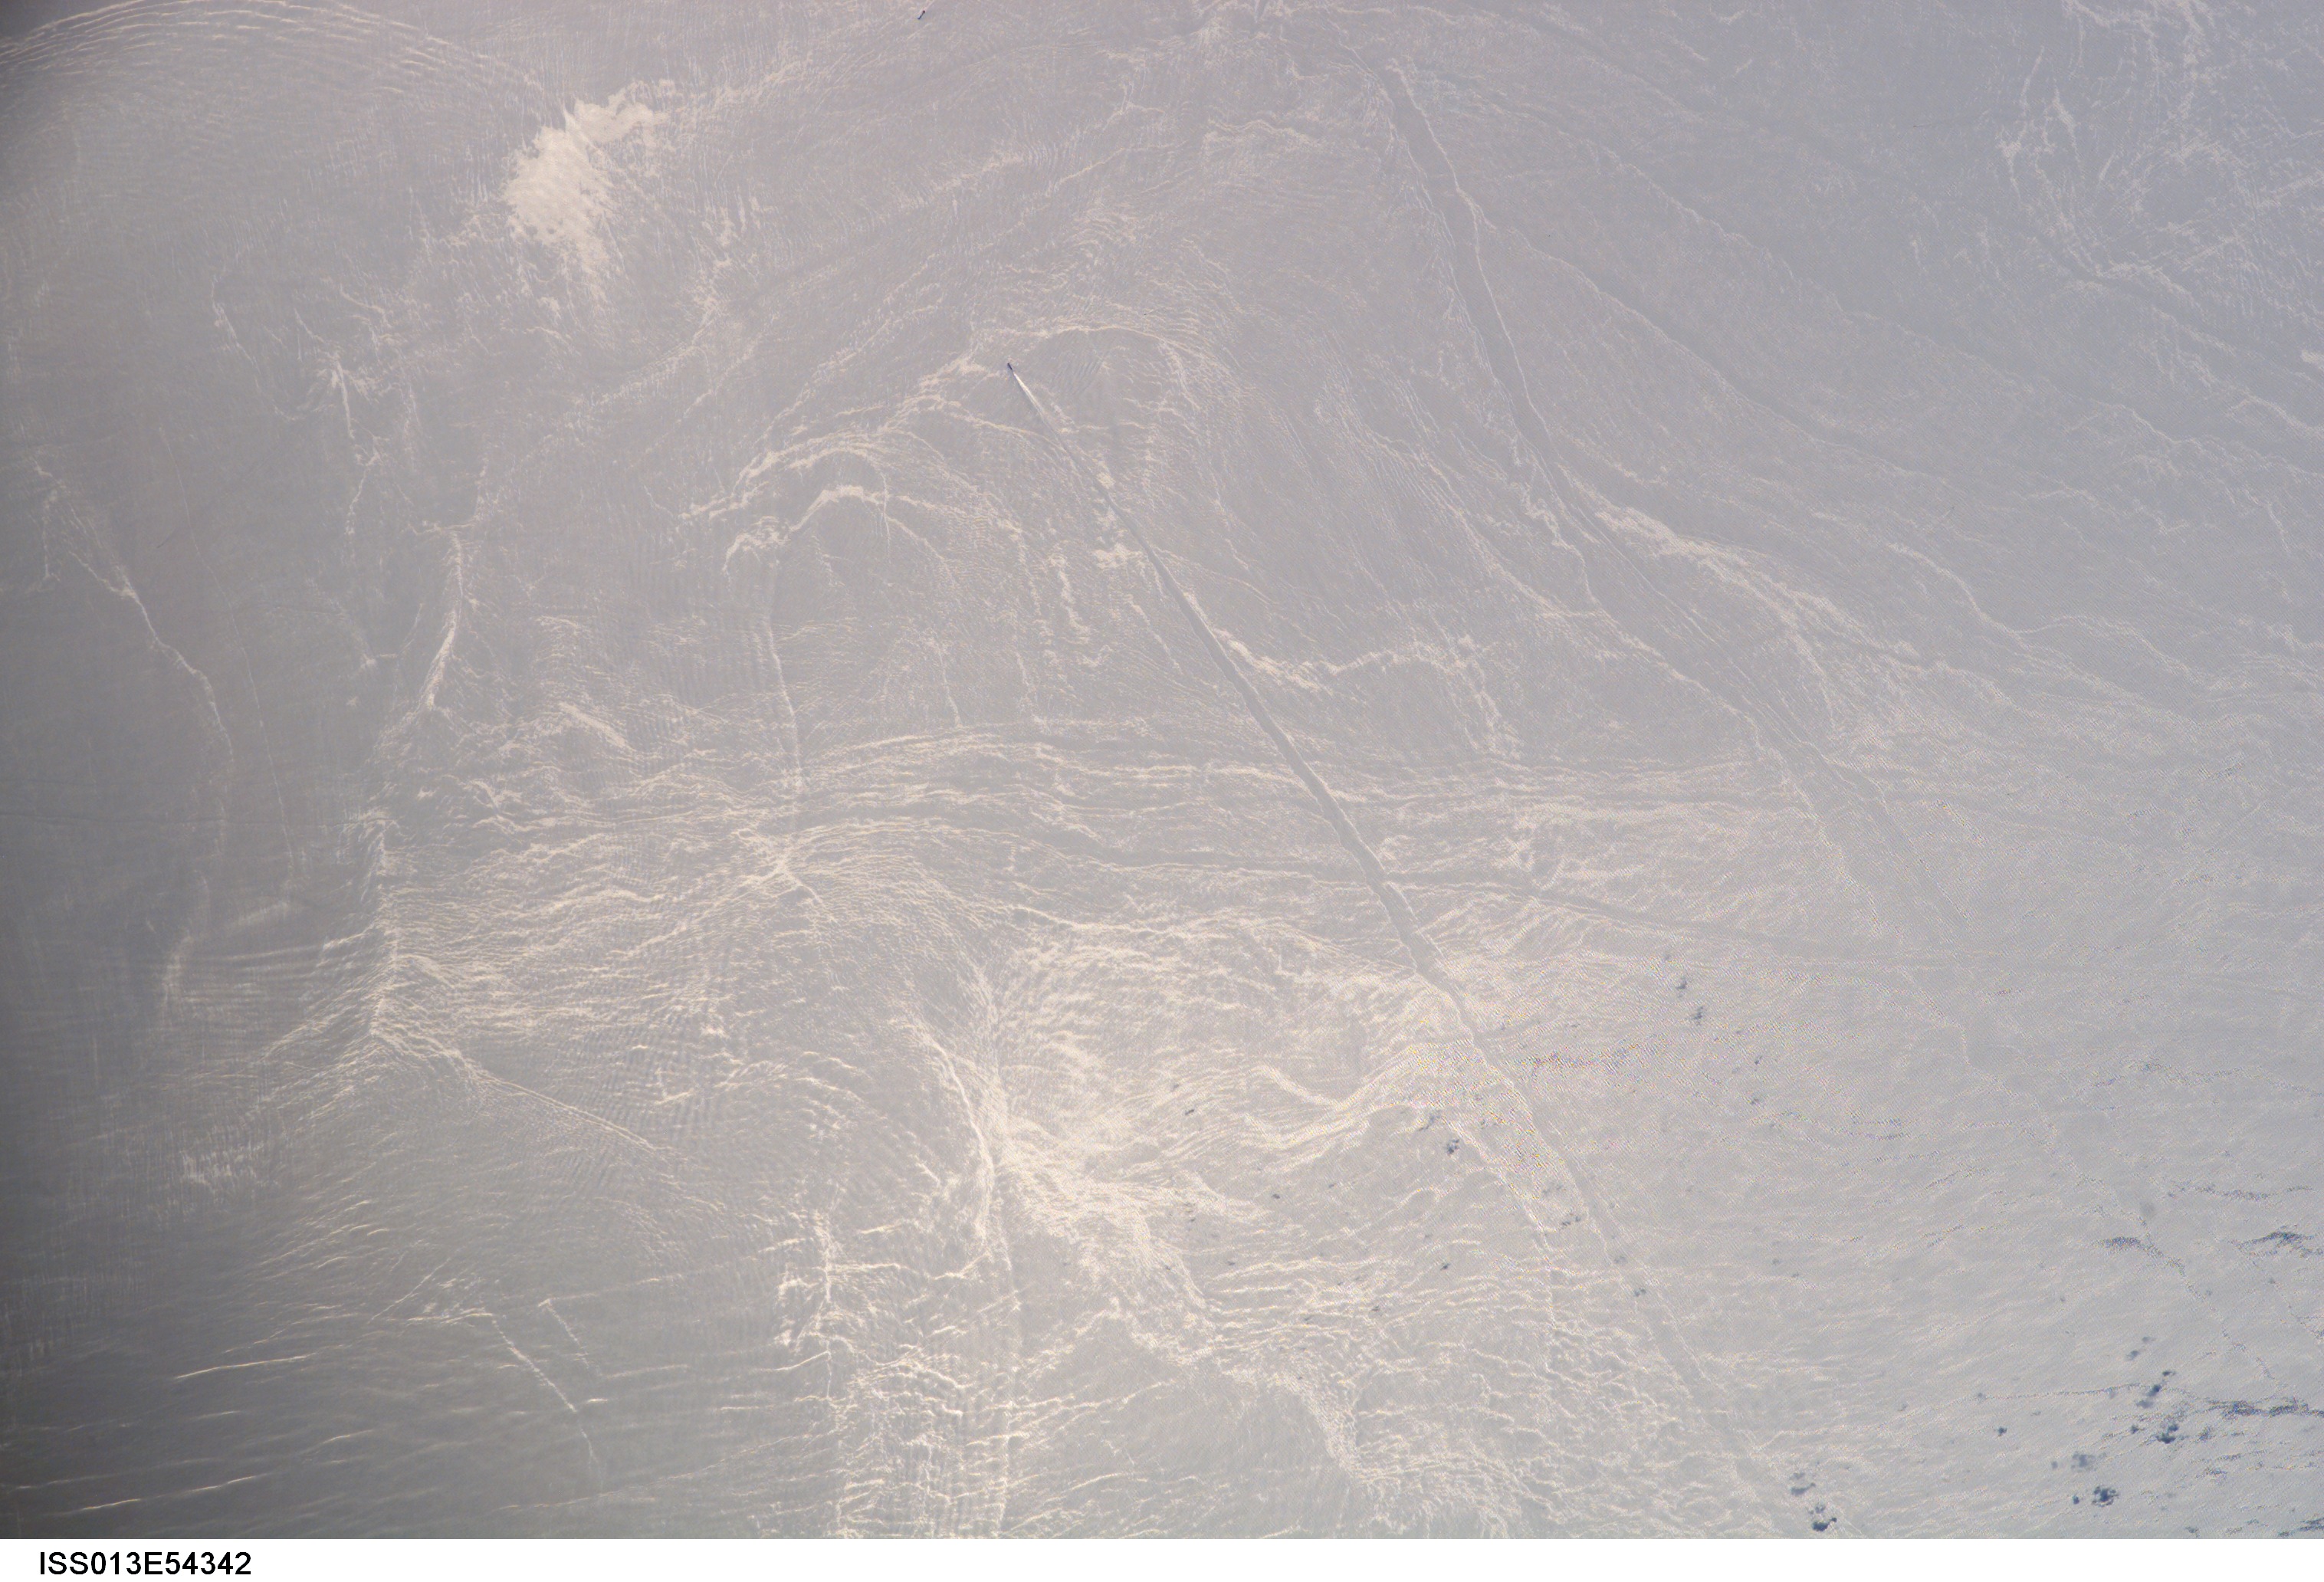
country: CHINA
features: SUNGLINT, SOUTH CHINA SEA
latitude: 21.2
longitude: 110.8
